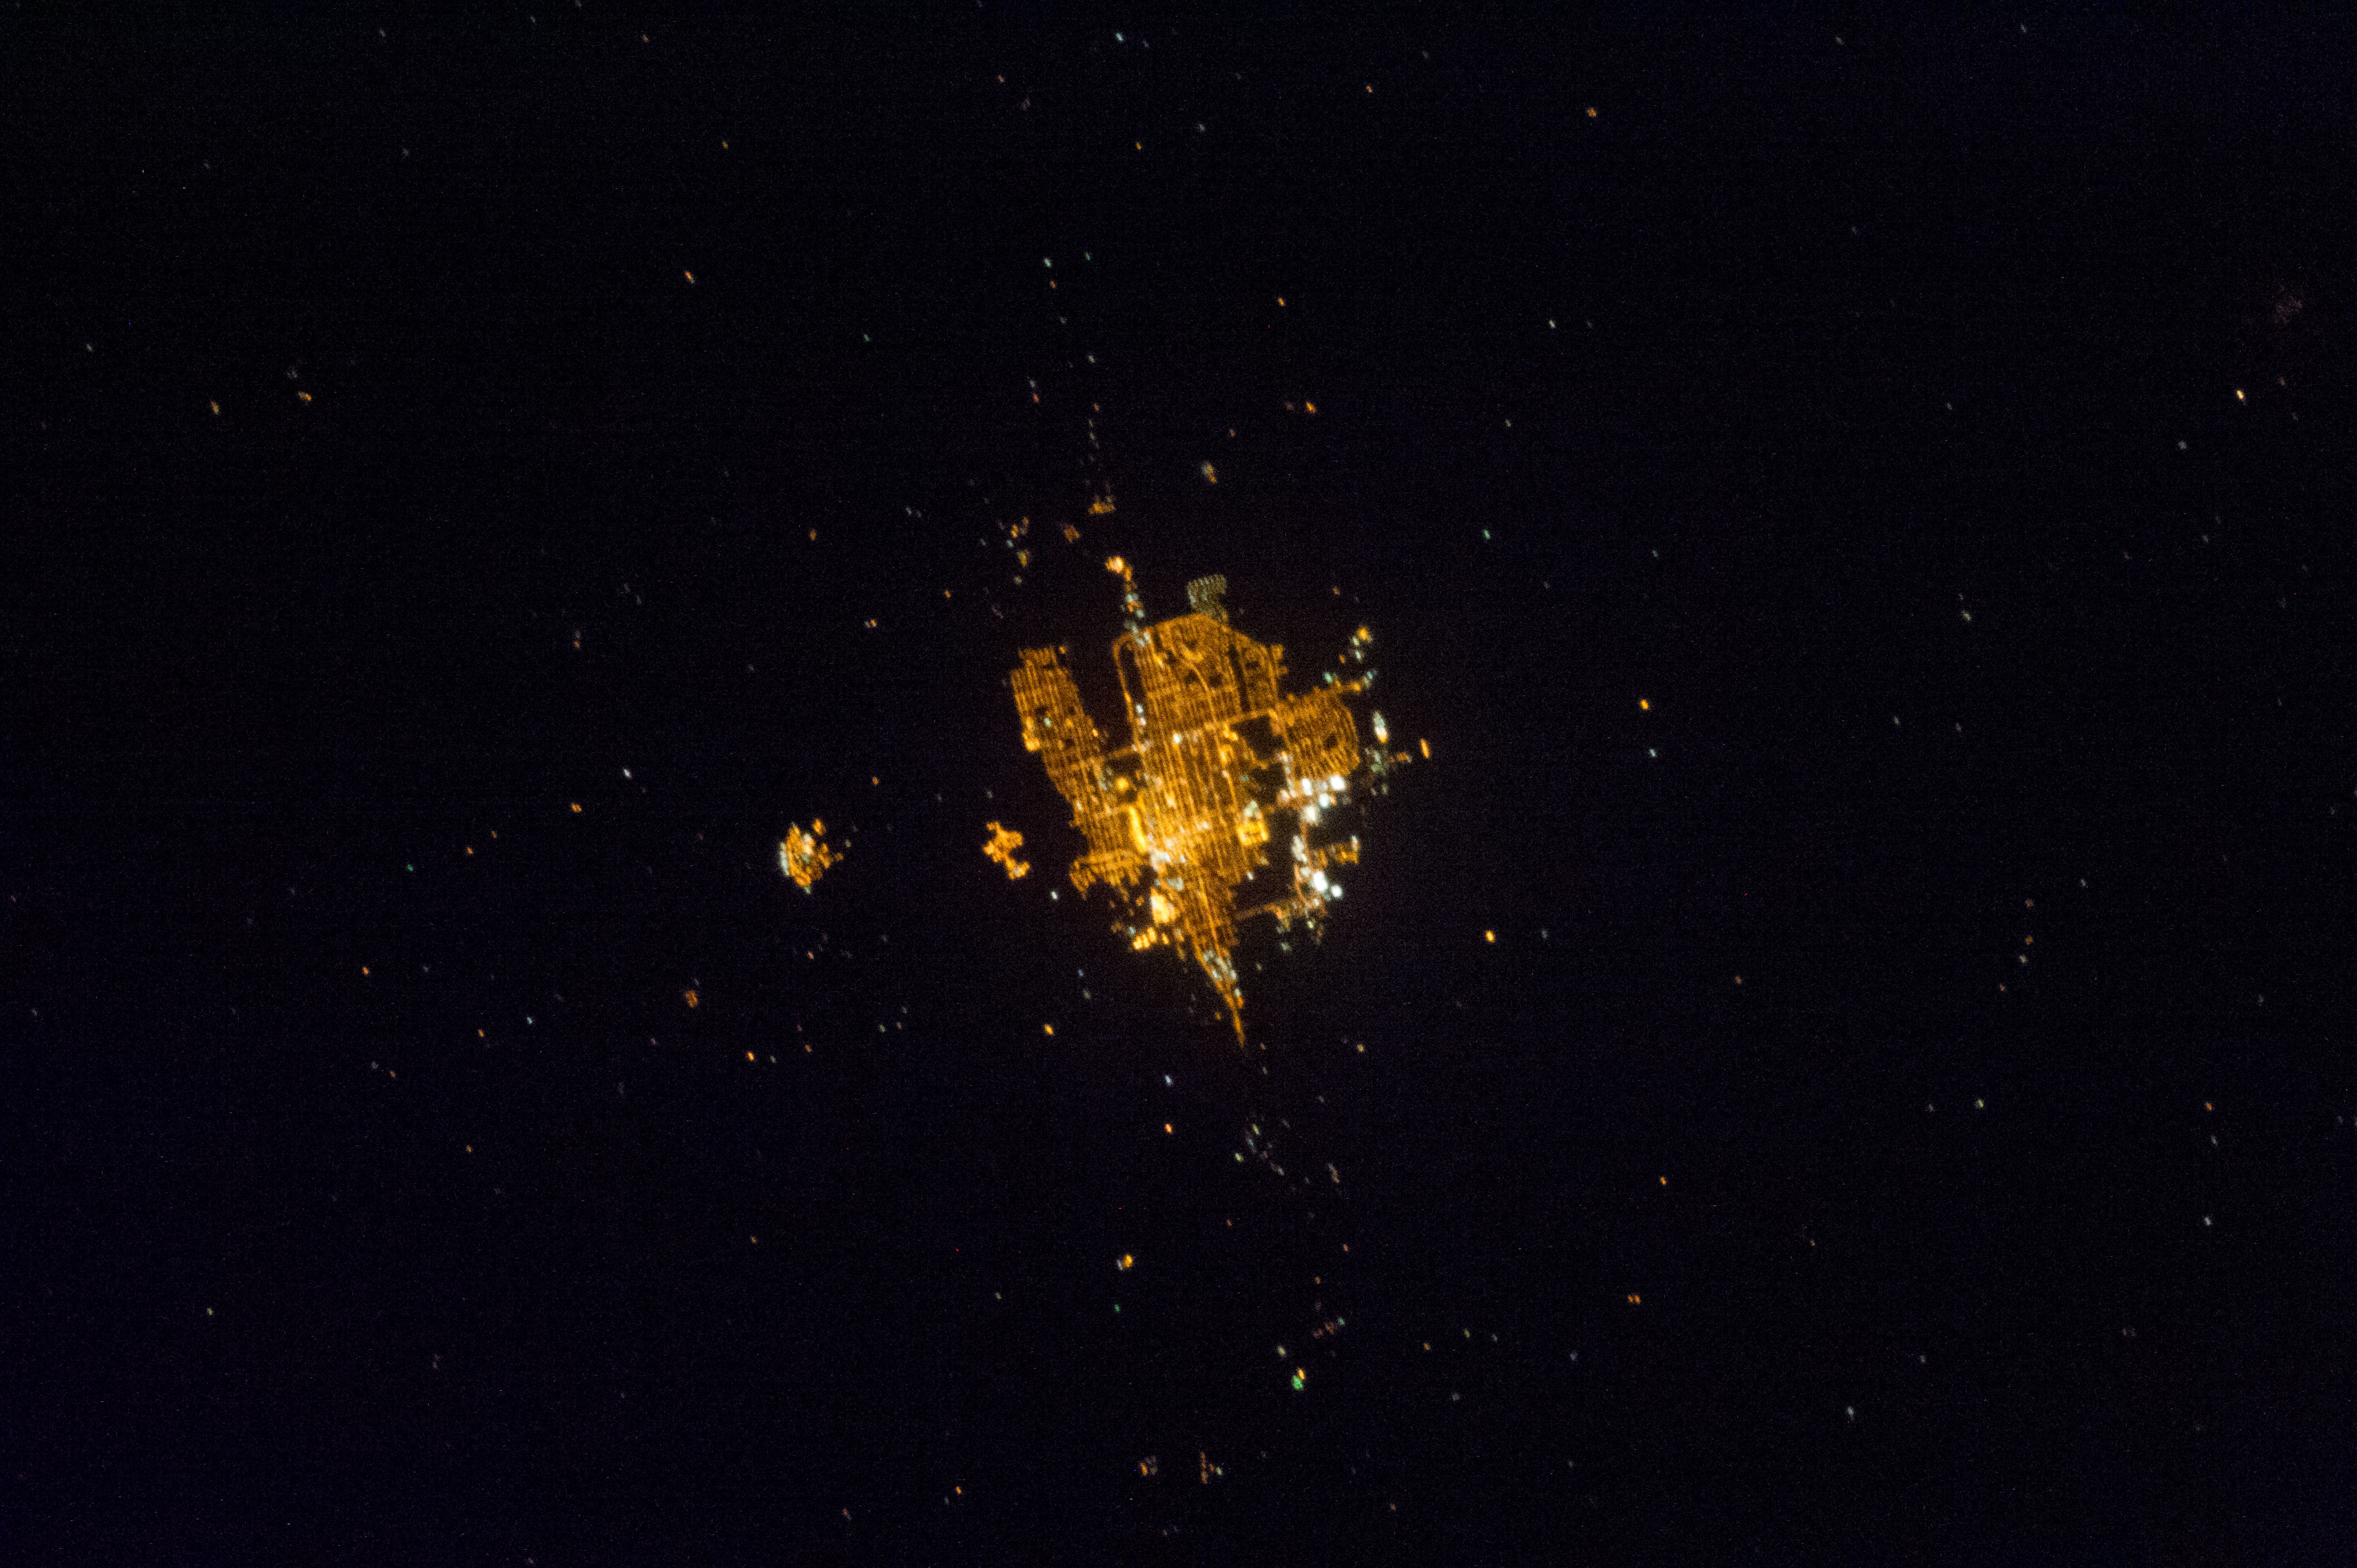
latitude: 50.4
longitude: -105.6
